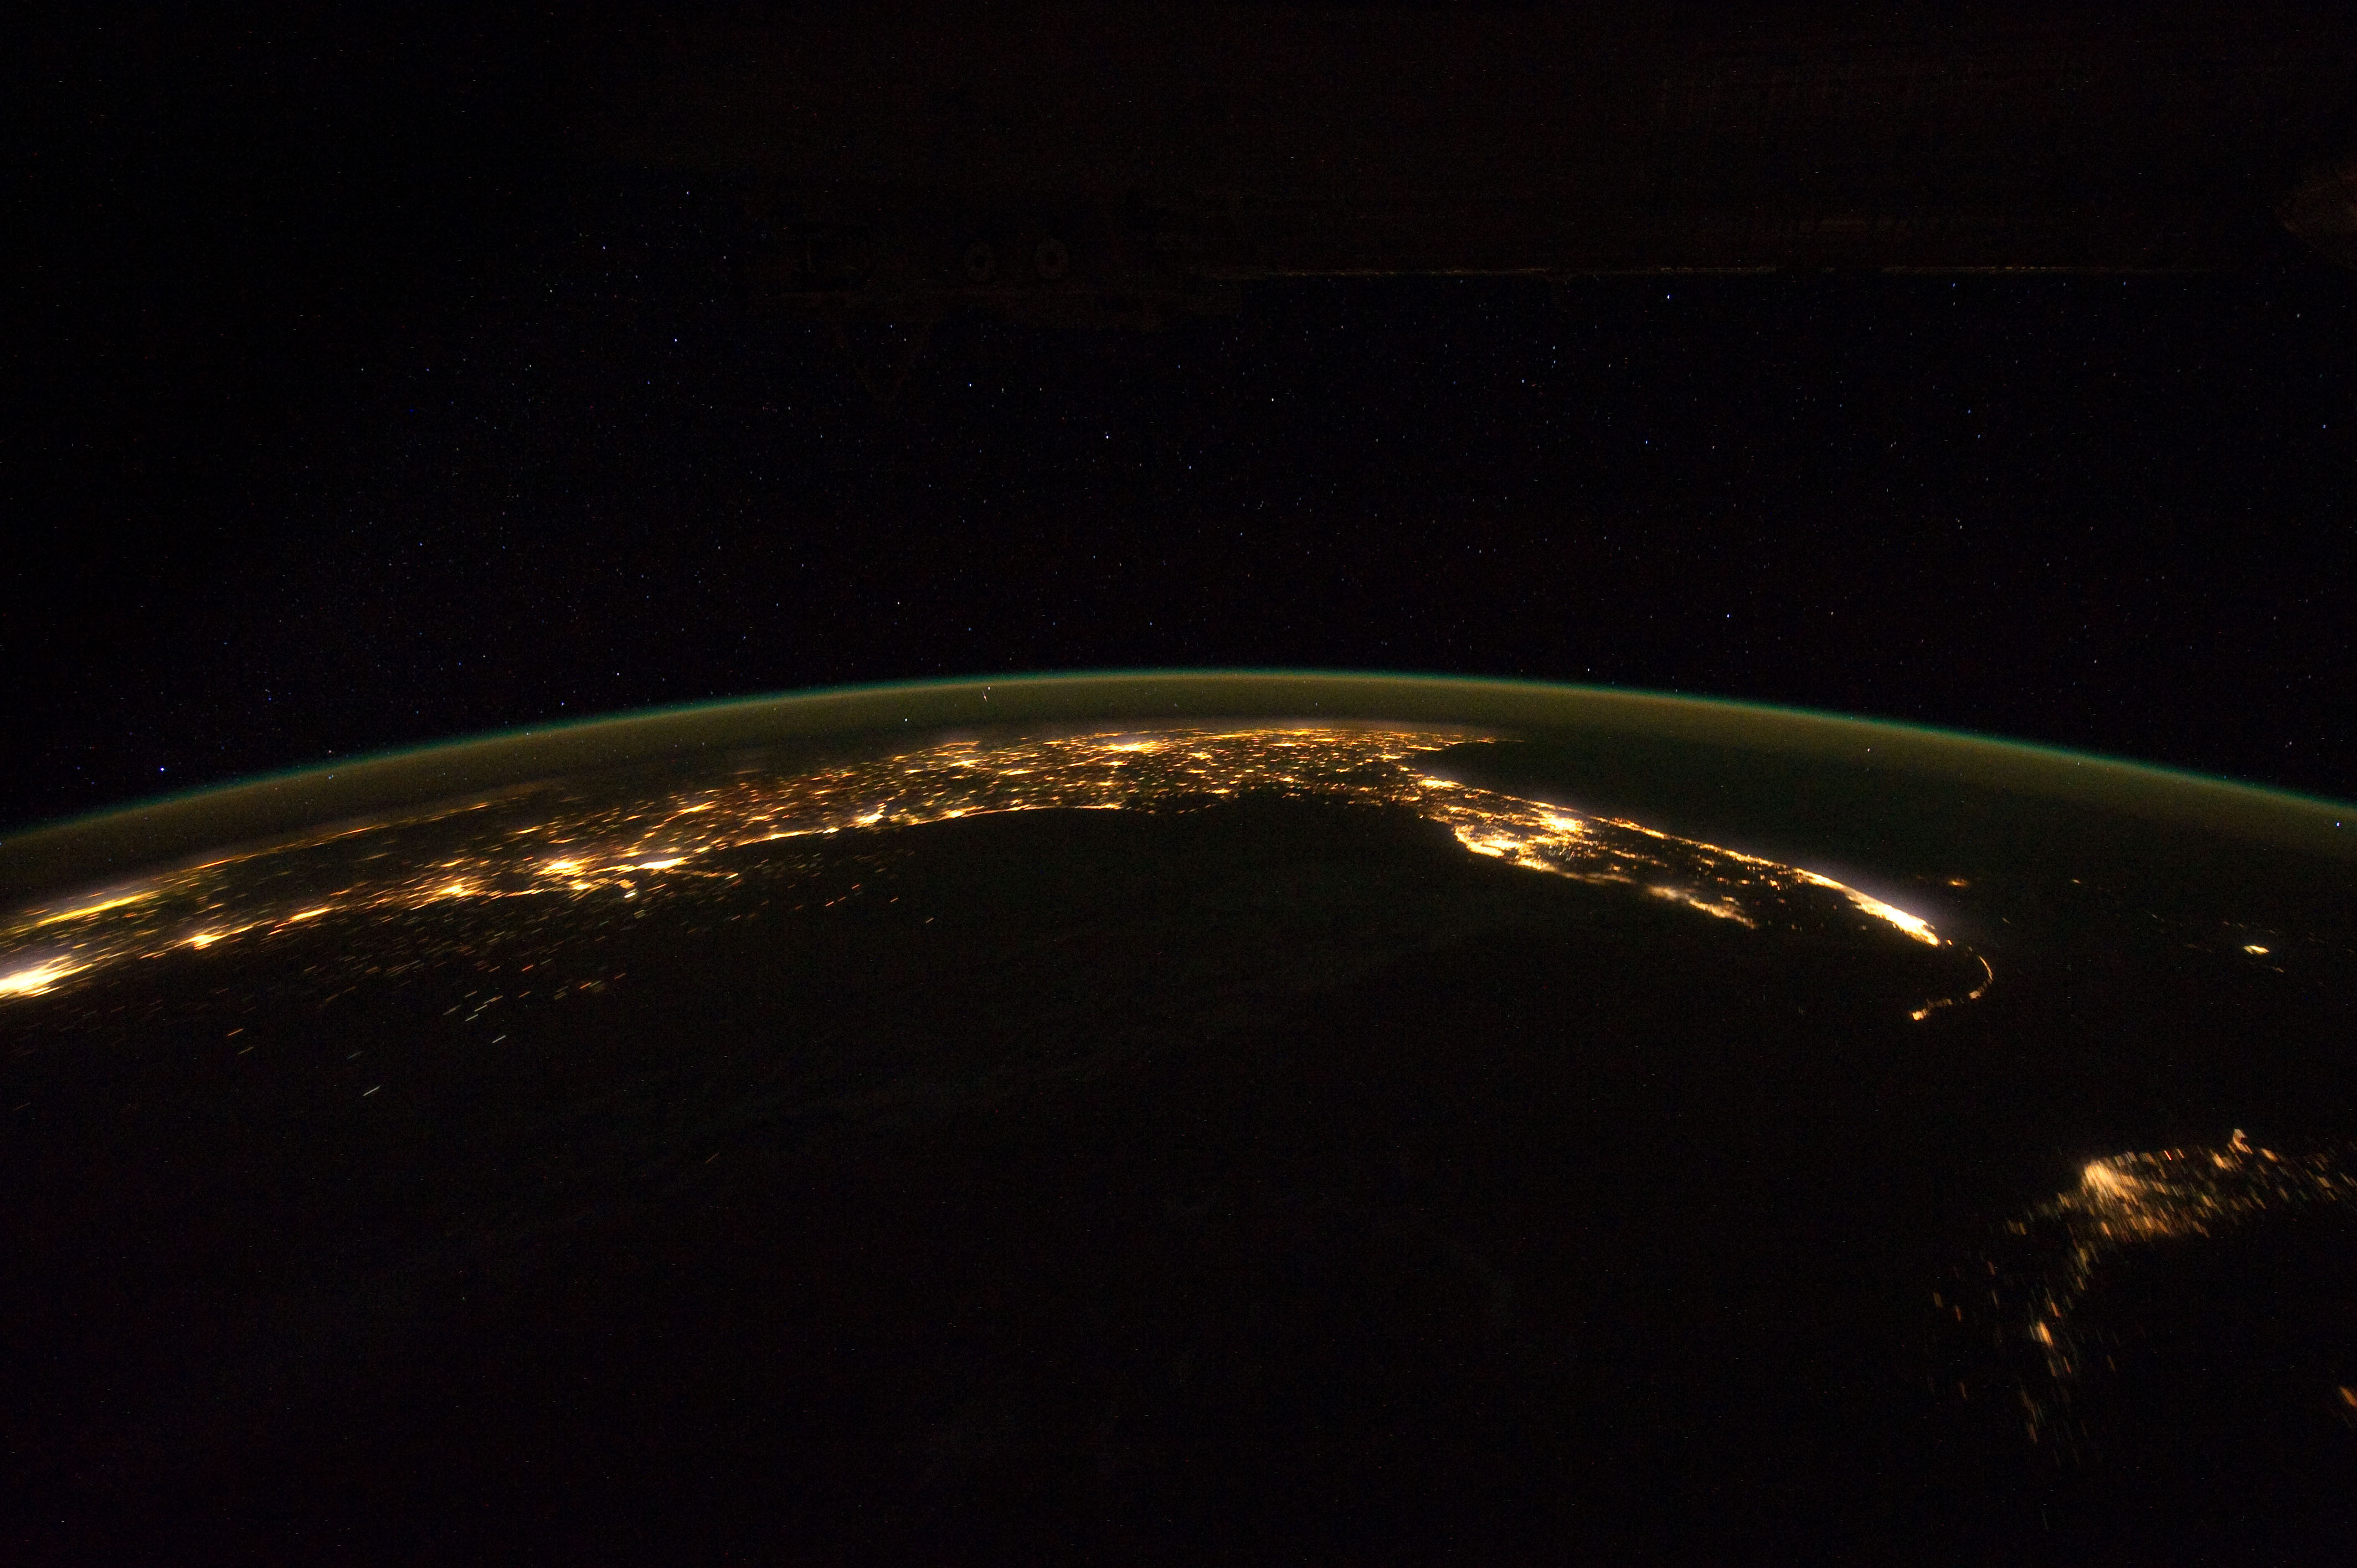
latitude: 22.1
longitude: -90.5
